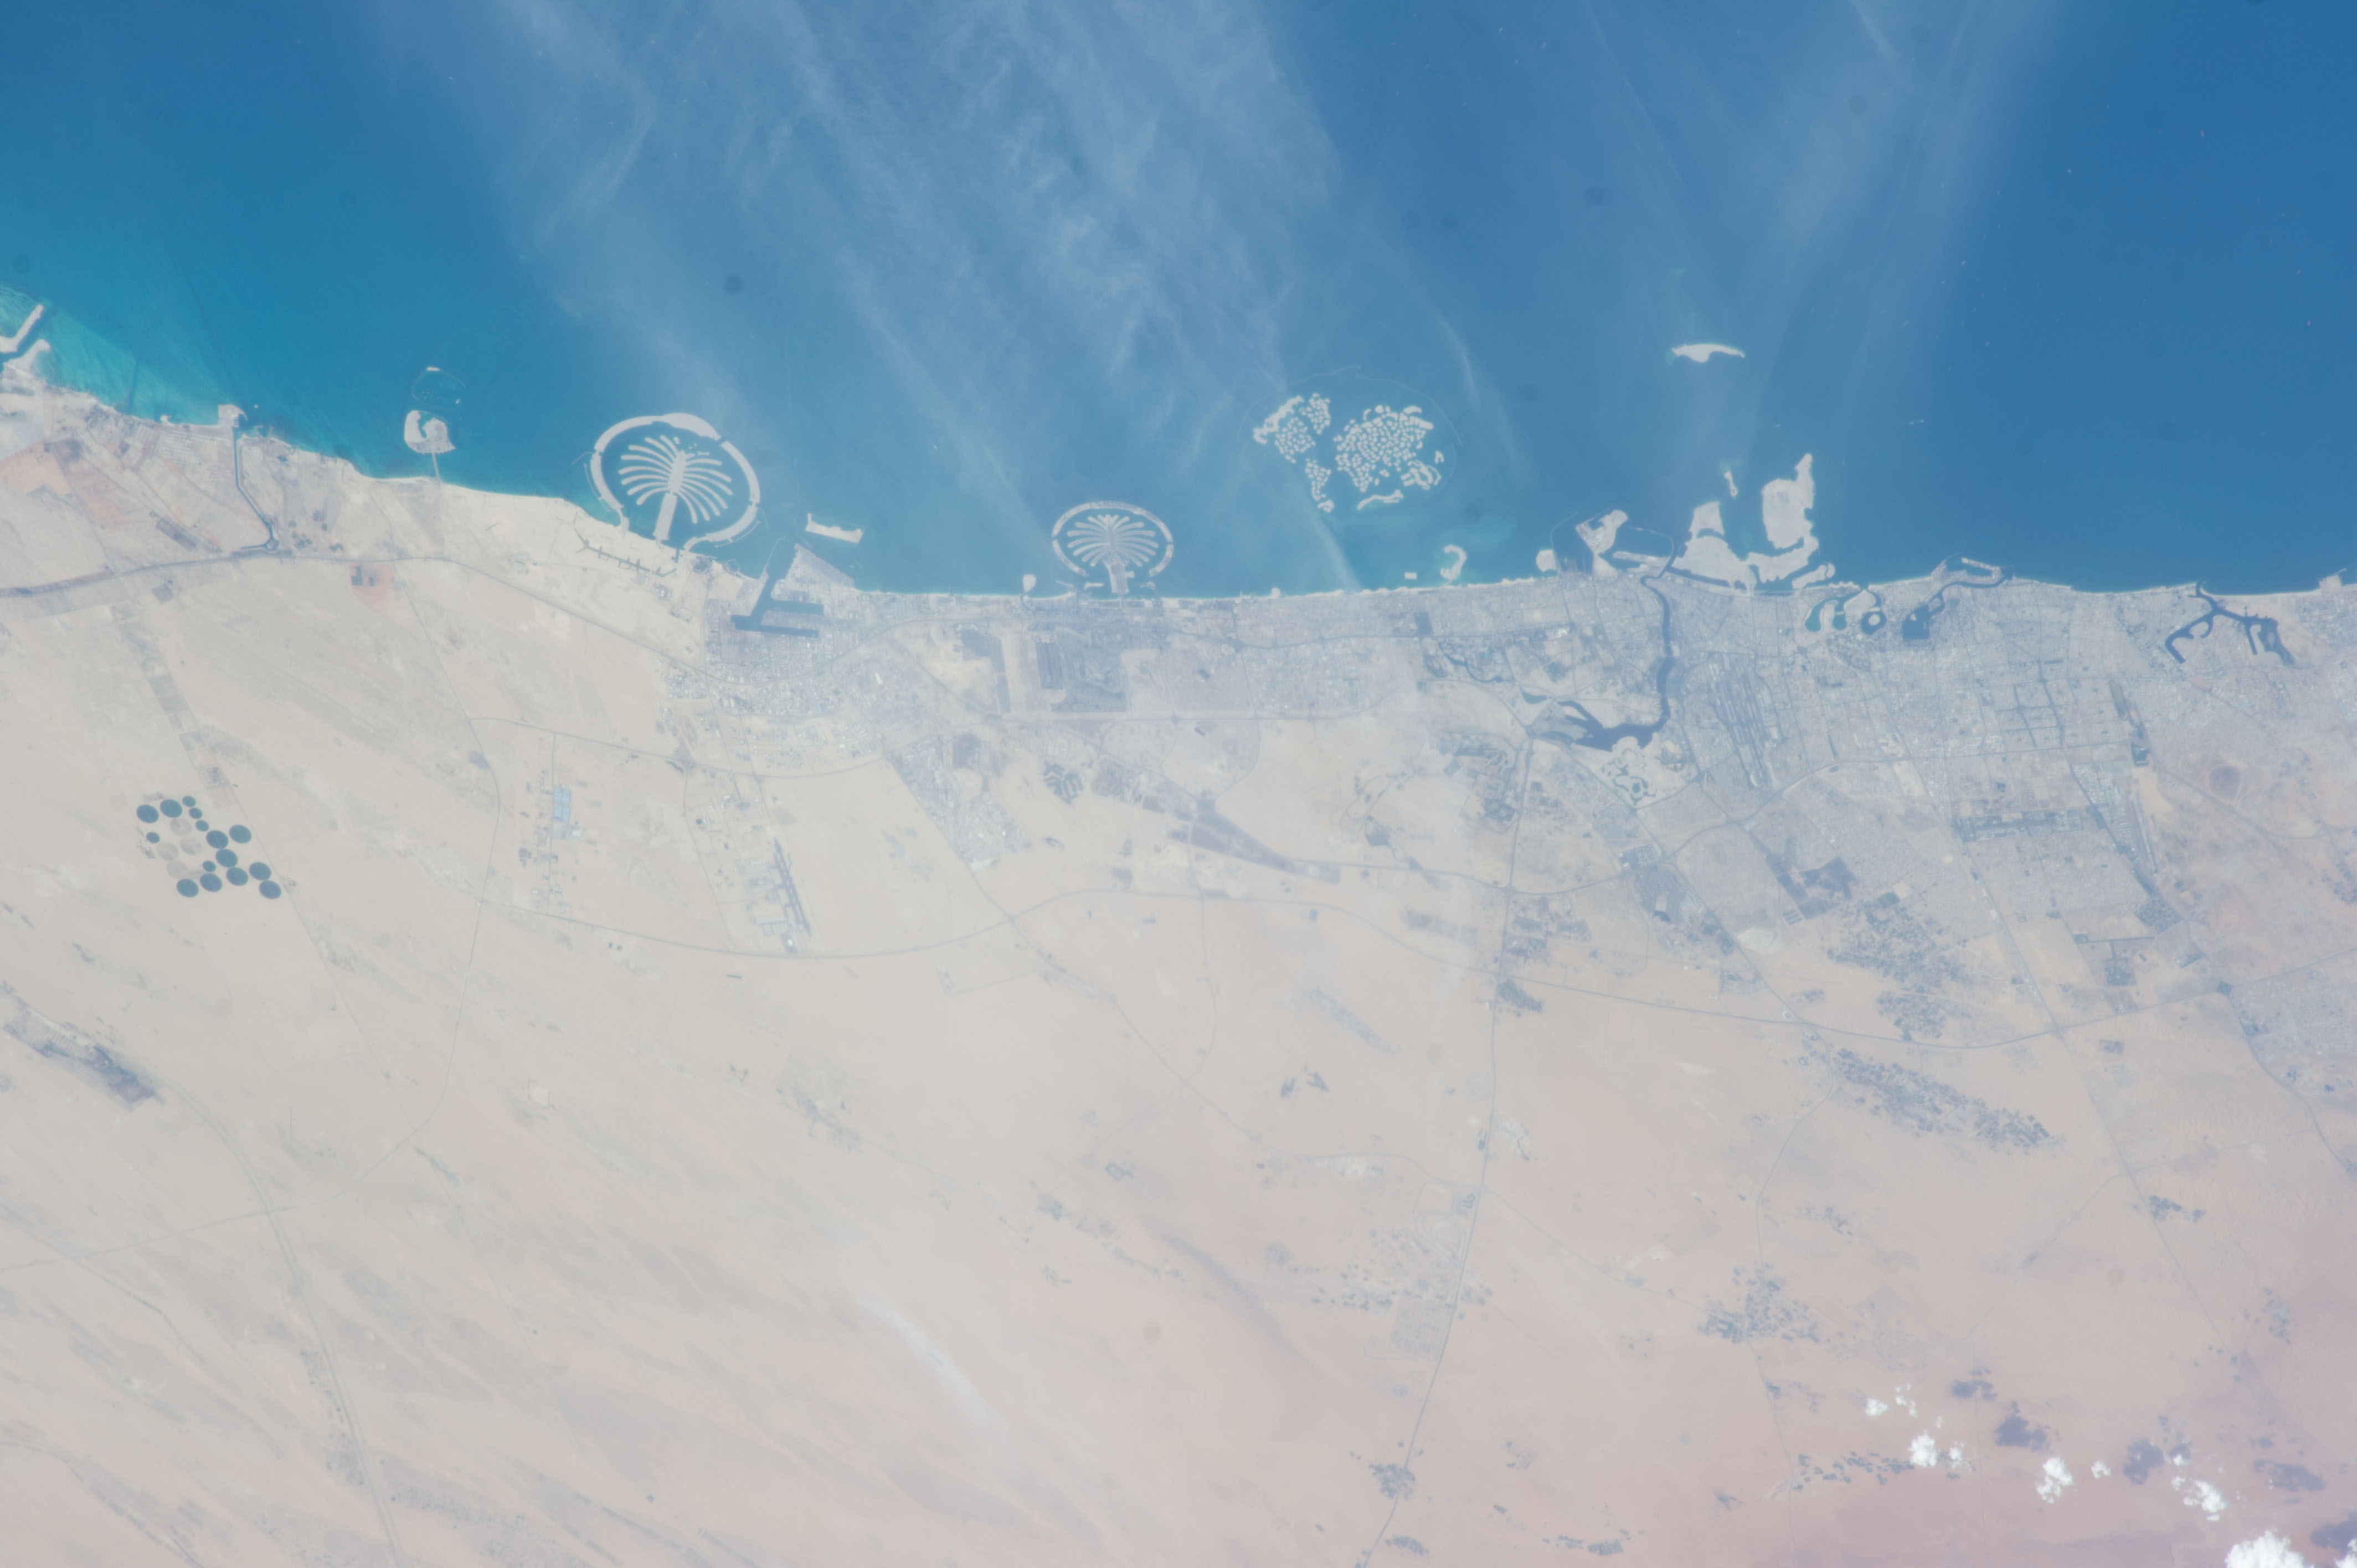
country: UNITED_ARAB_EMIRATES
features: DUBAI, WORLD ISLANDS, DESERT, MOUNTAINS, PERSIAN GULF
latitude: 25.1
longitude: 55.2
